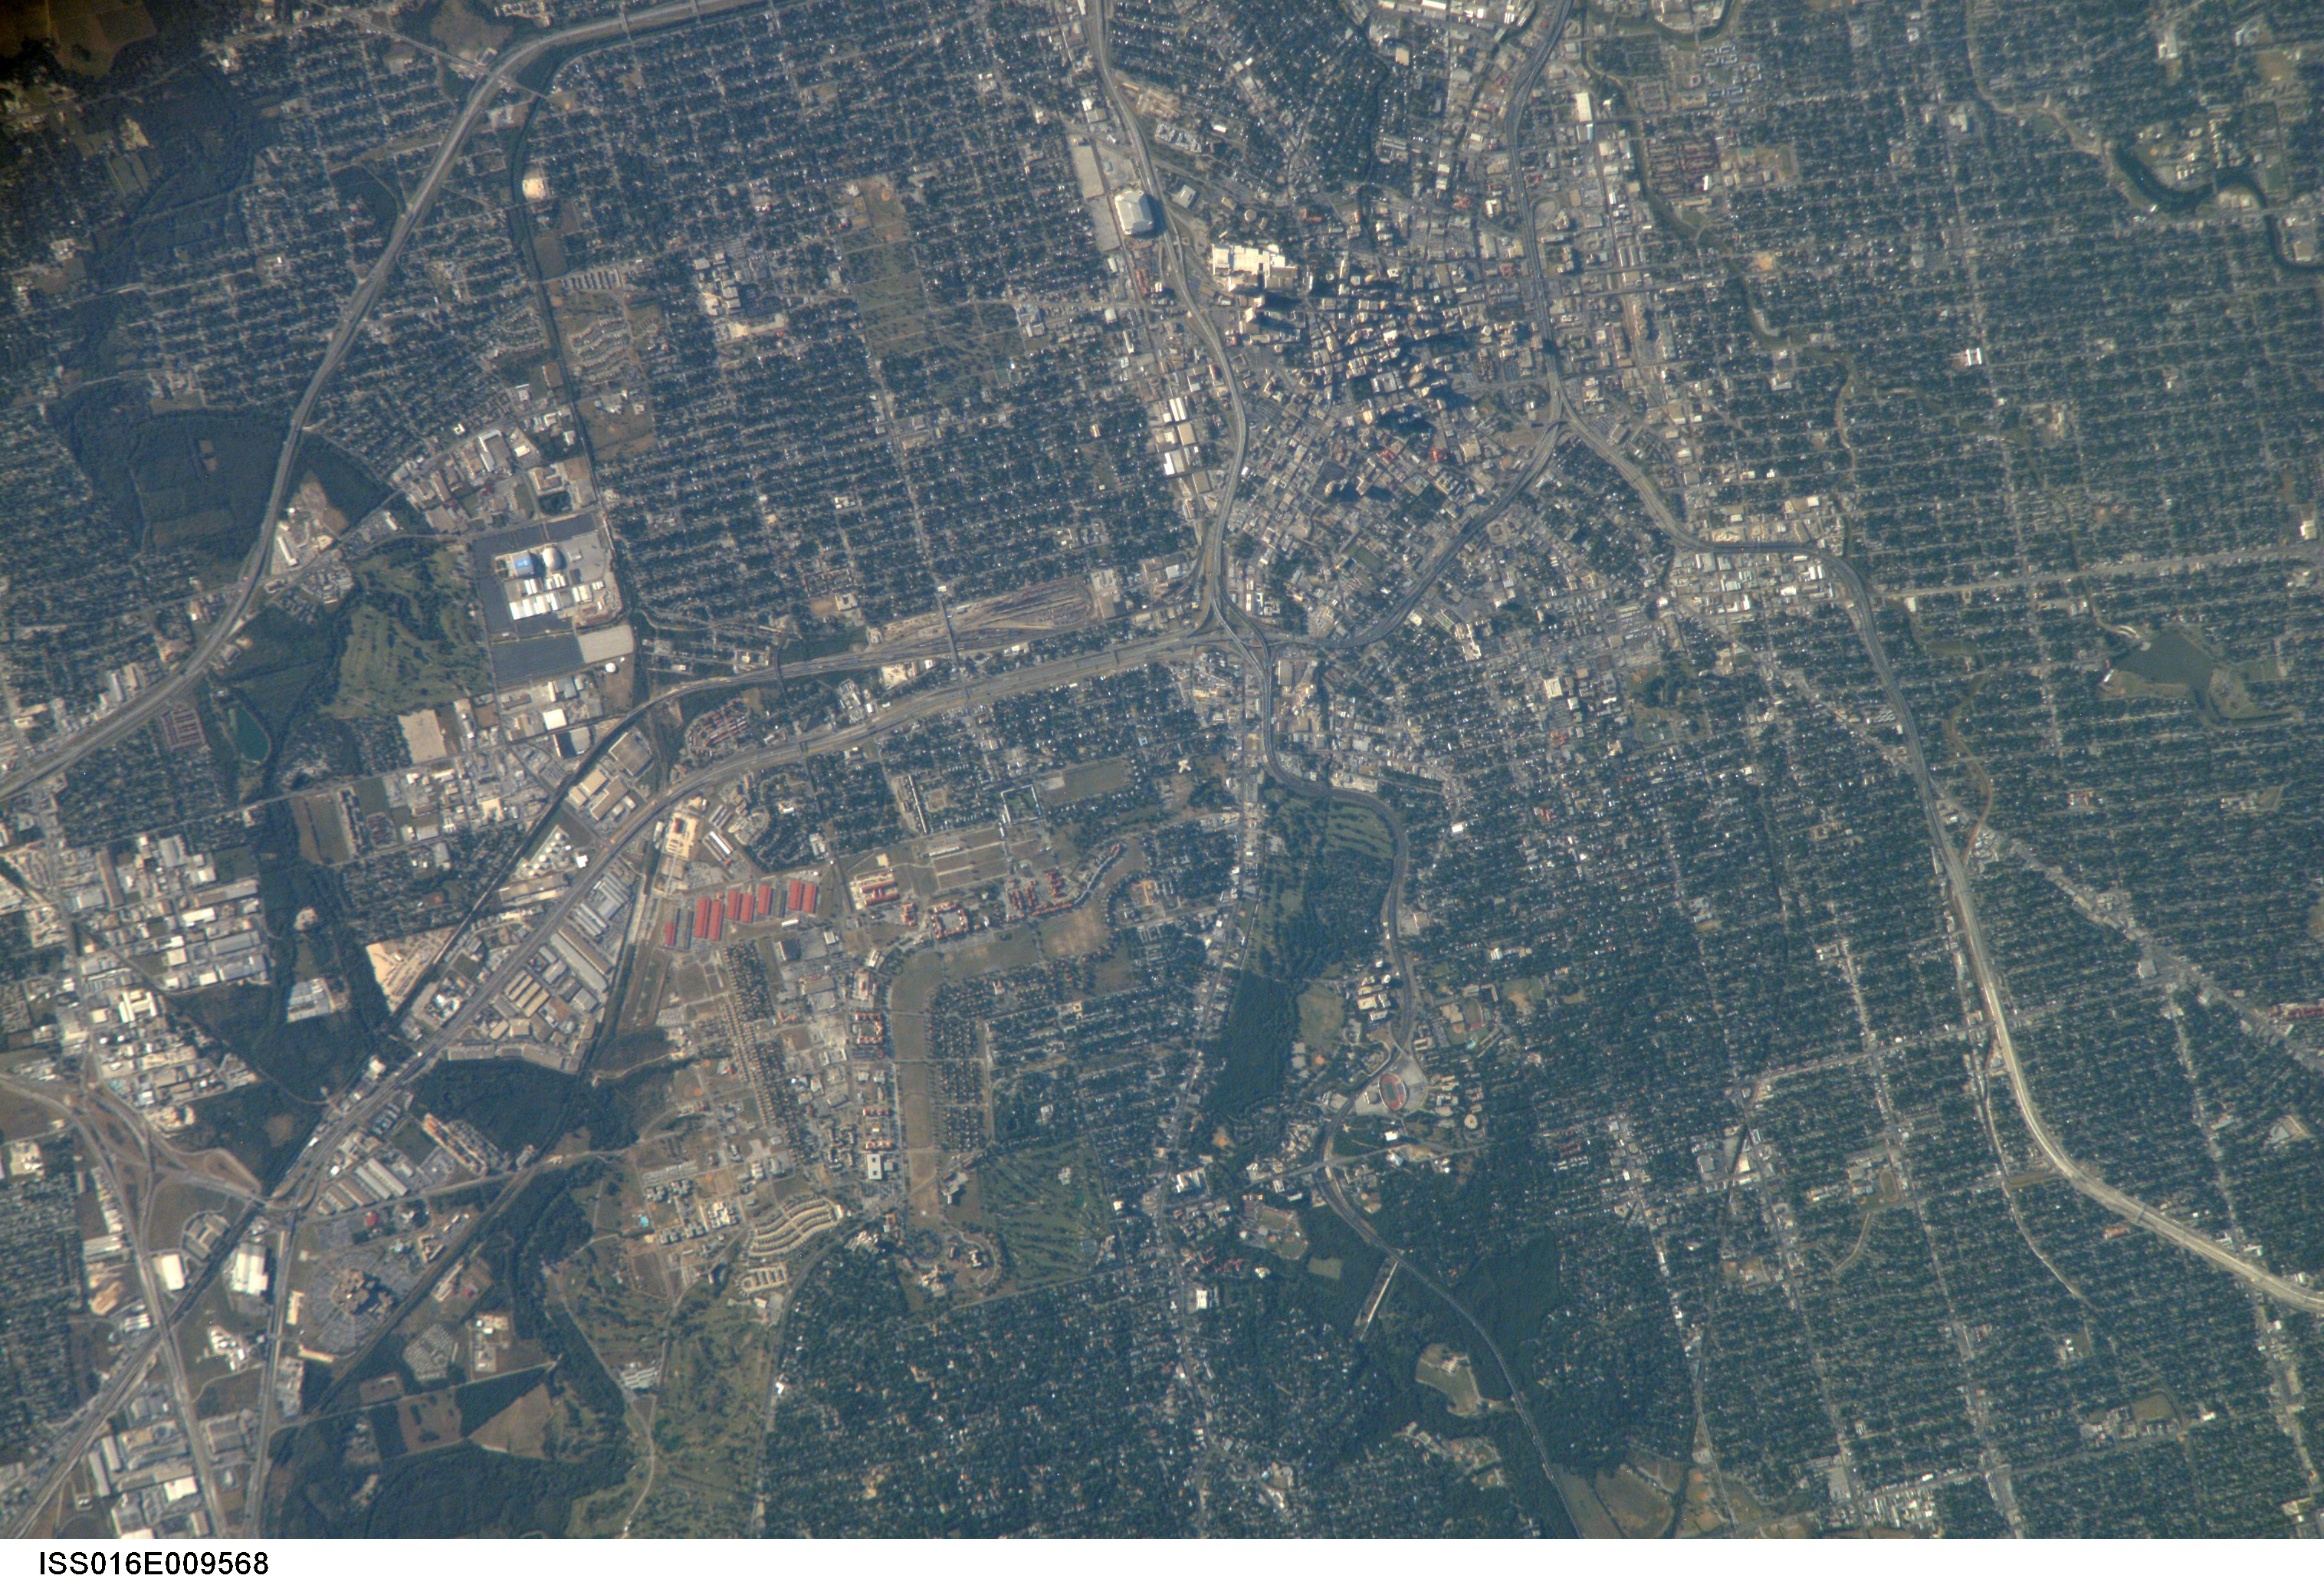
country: USA-TEXAS
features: SAN ANTONIO, FORT SAM HOUSTON
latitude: 29.4
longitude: -98.5
